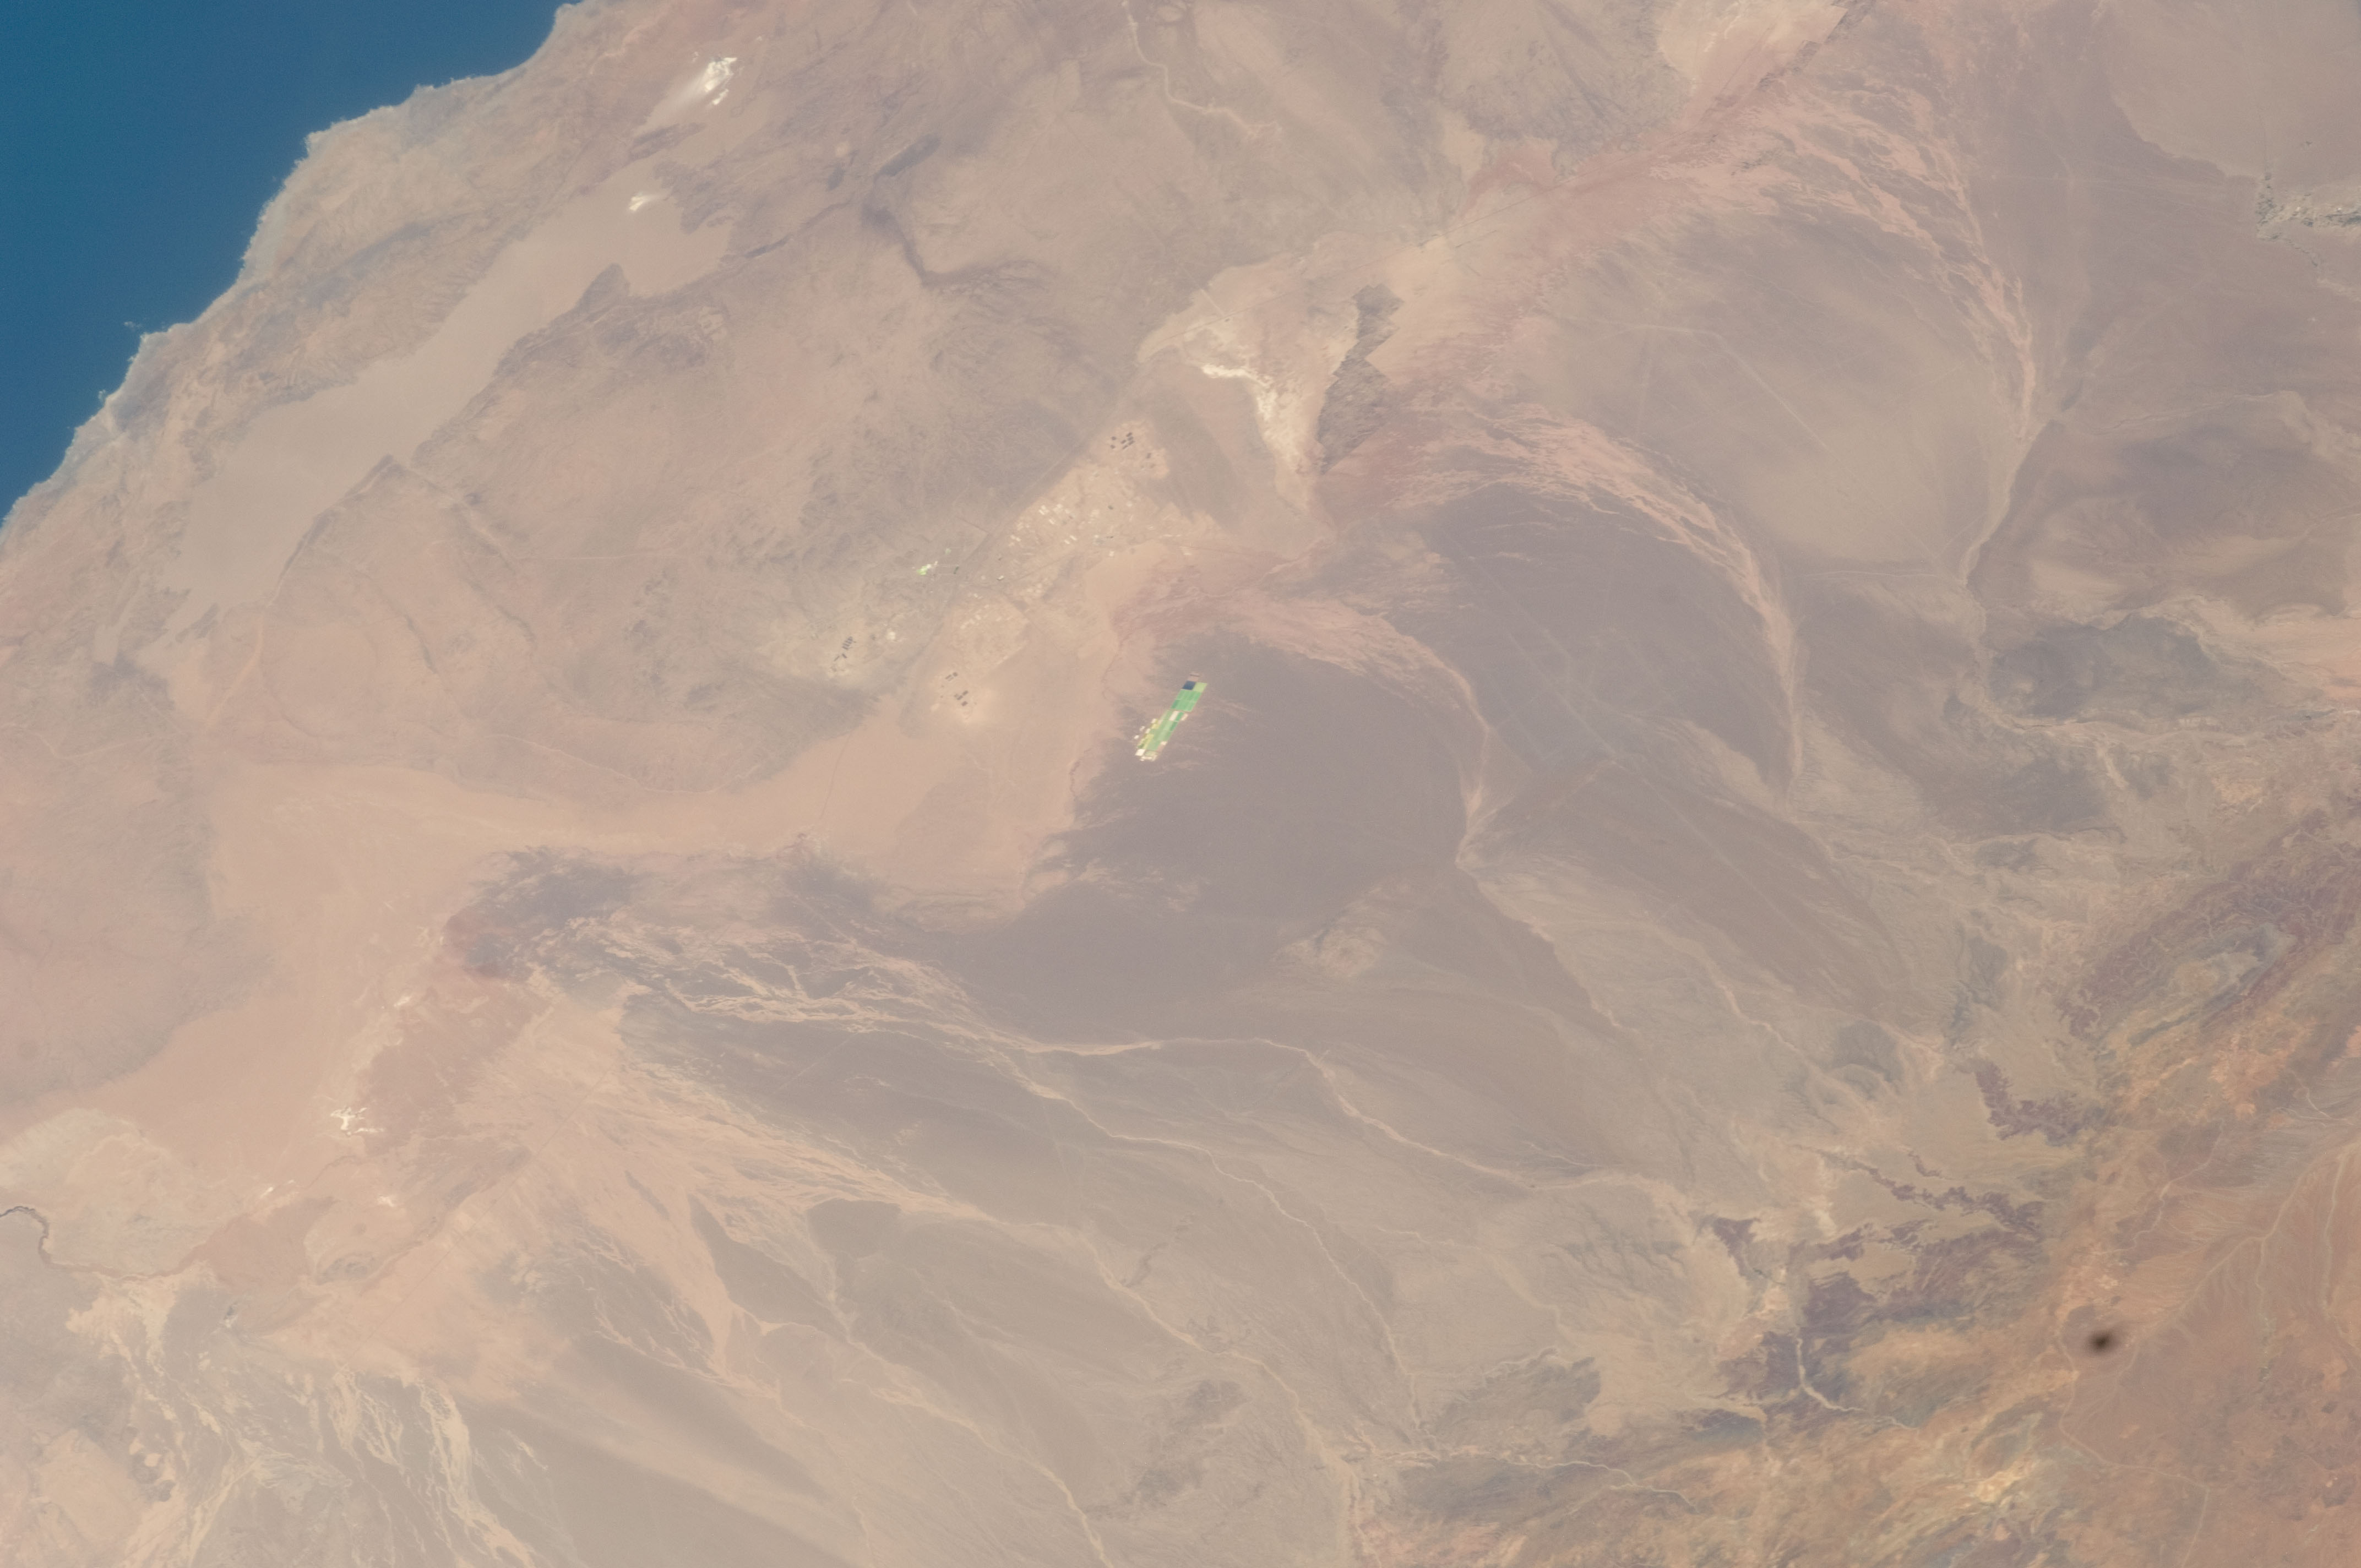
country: CHILE
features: PACIFIC OCEAN, SALT FLAT, RIVER
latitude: -21.0
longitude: -69.5
